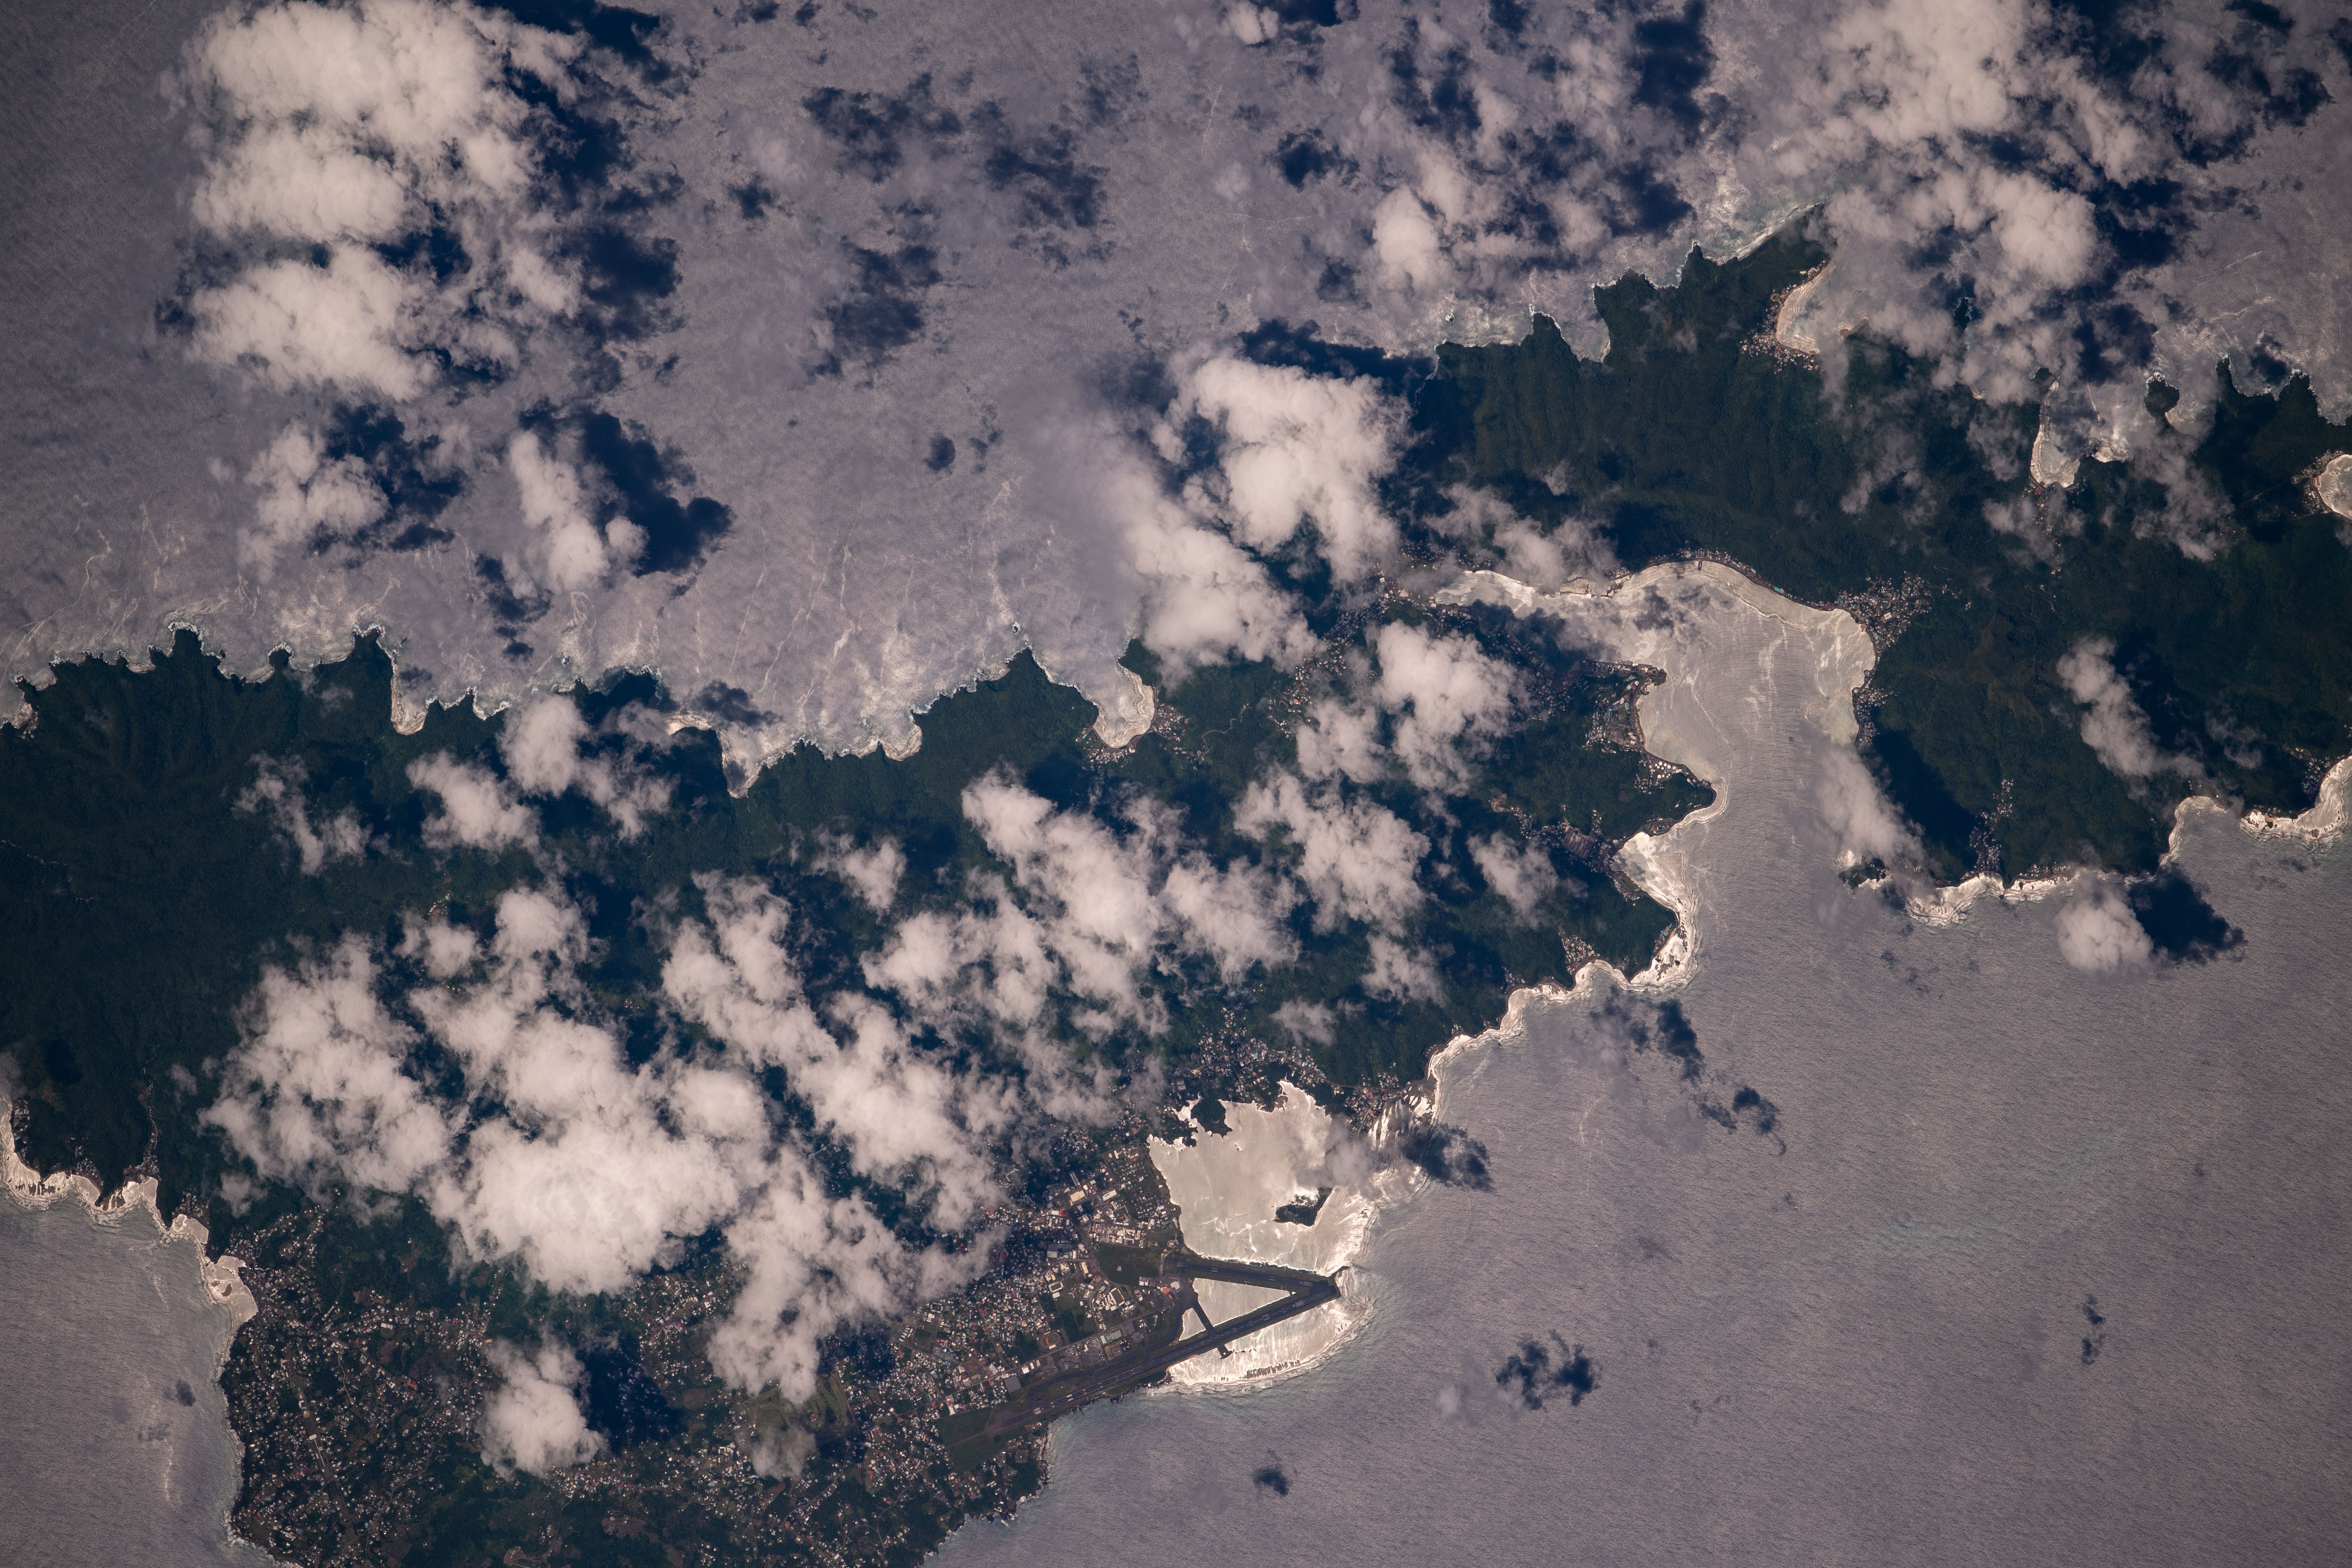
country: SAMOA ISLANDS
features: AMERICAN SAMOA
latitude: -14.3
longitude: -170.7
